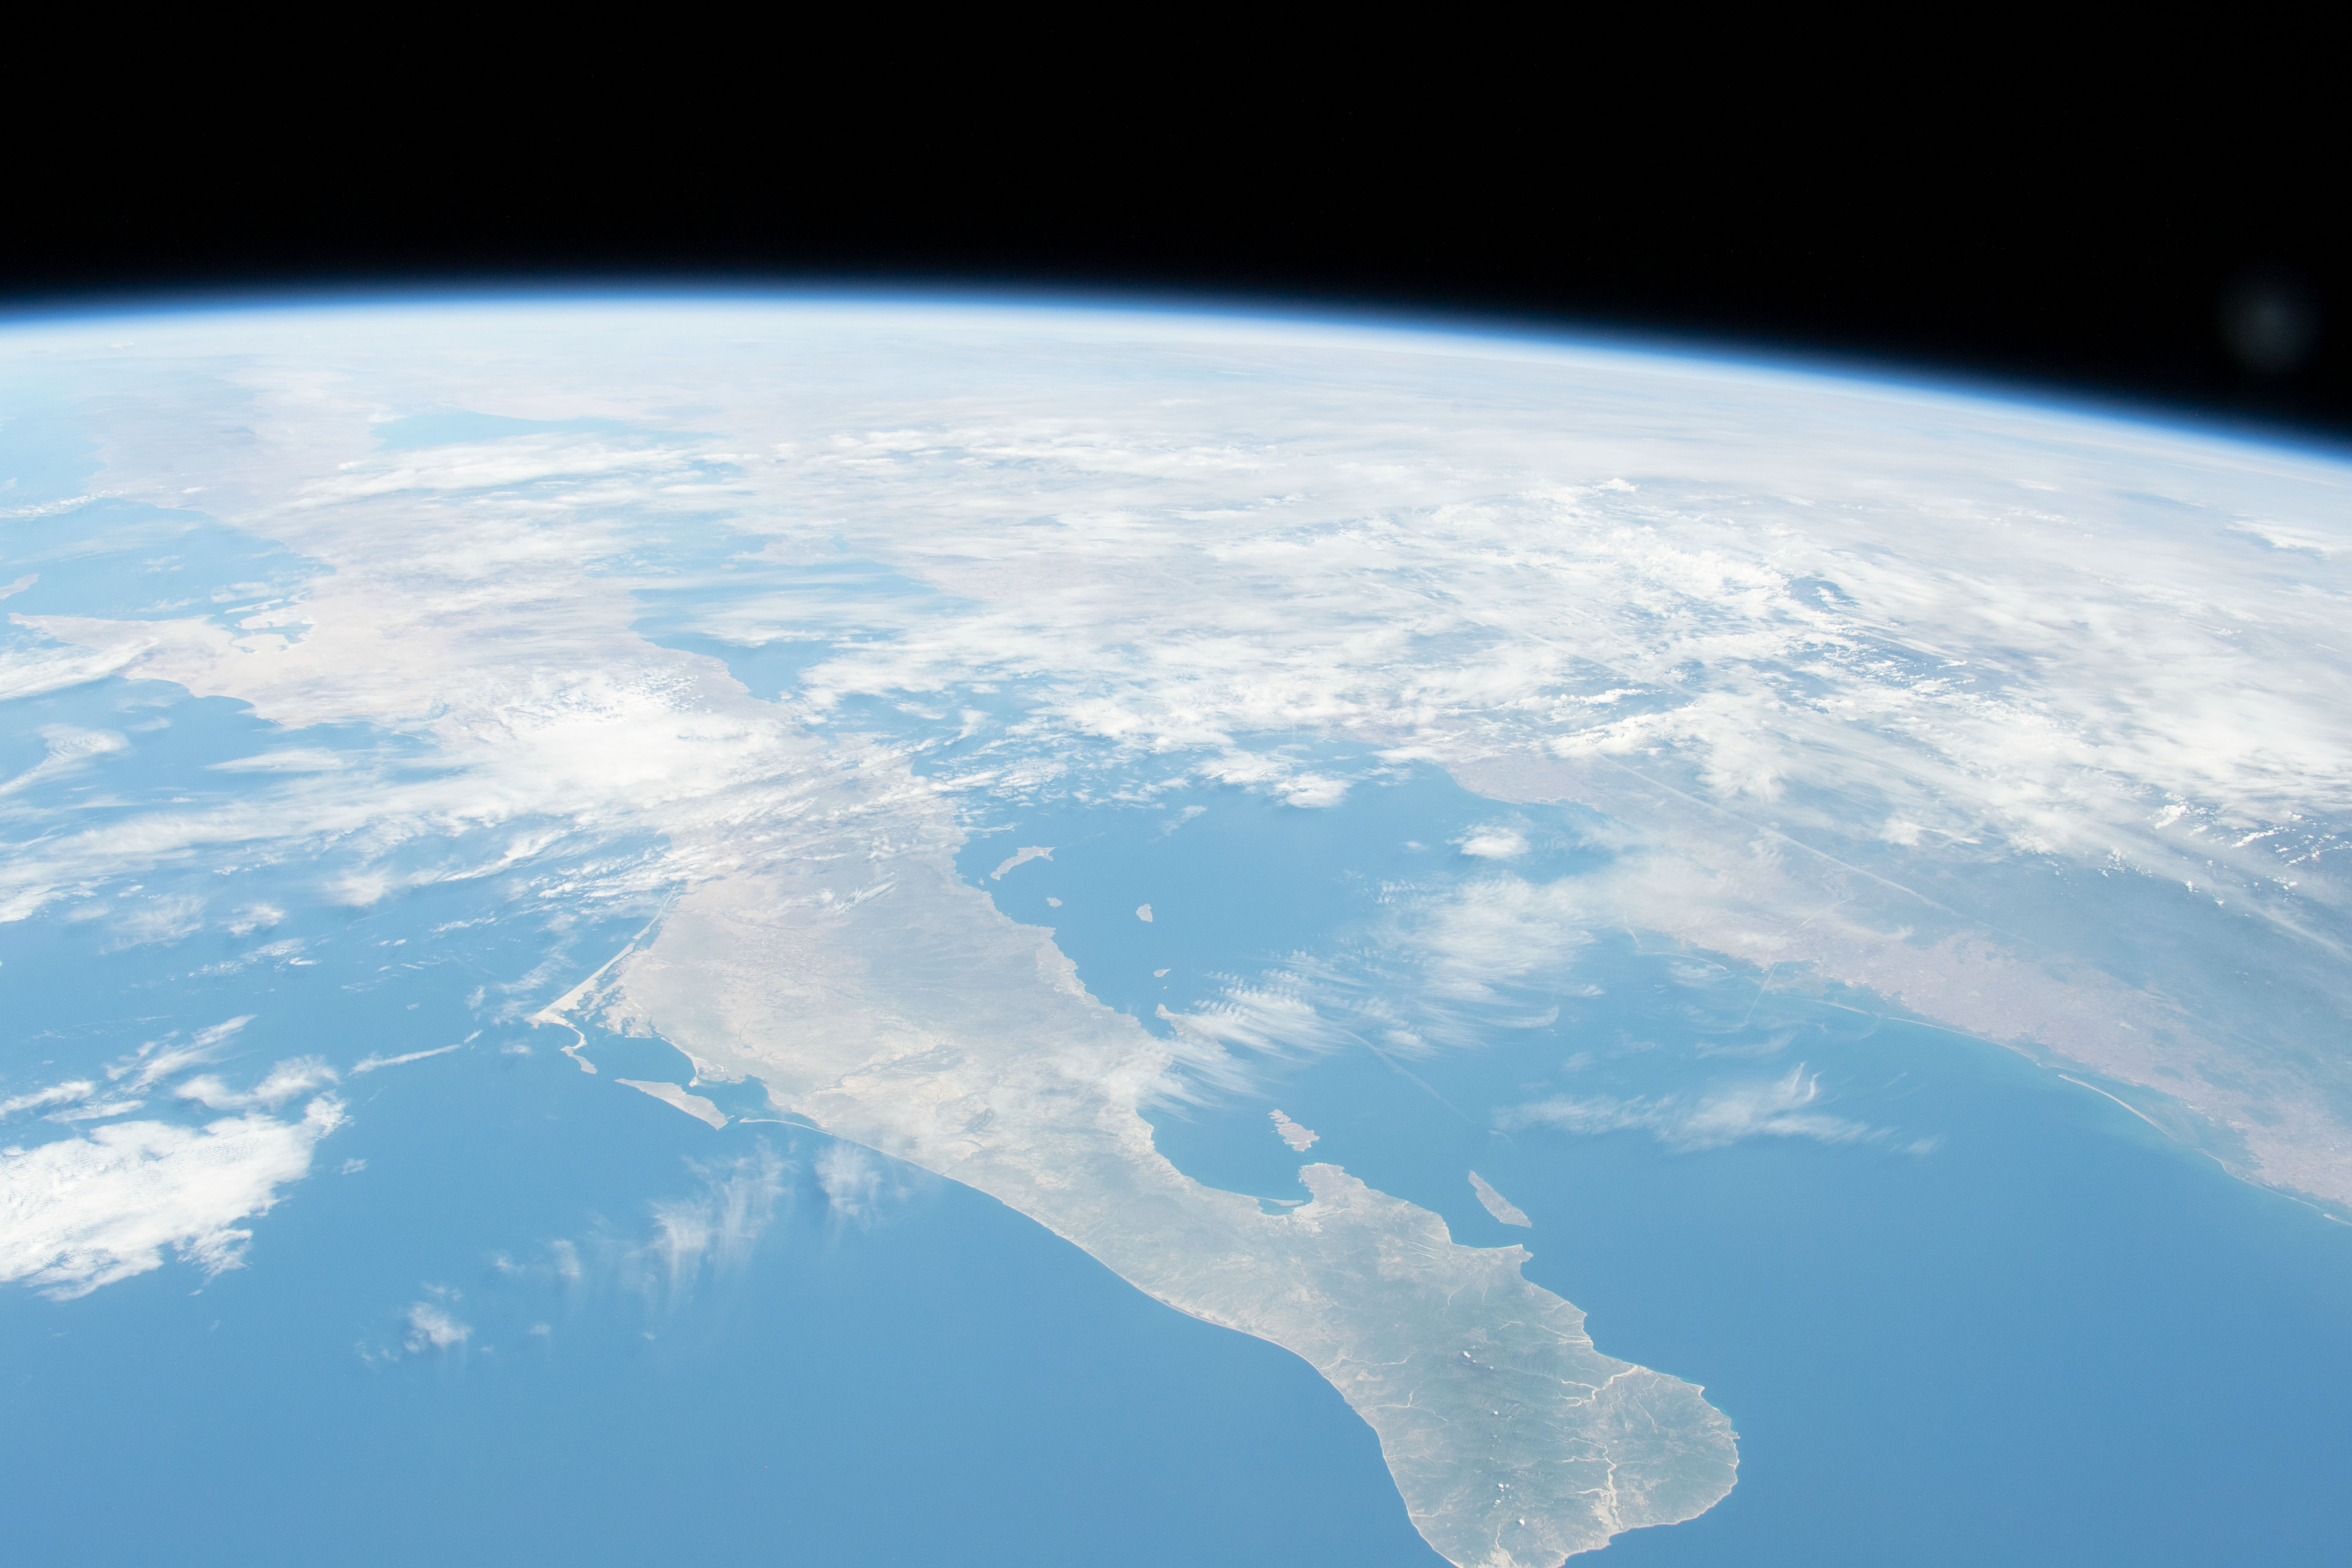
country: MEXICO
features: GULF OF CALIFORNIA, BAJA CALIFORNIA SUR
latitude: 28.0
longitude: -110.5
